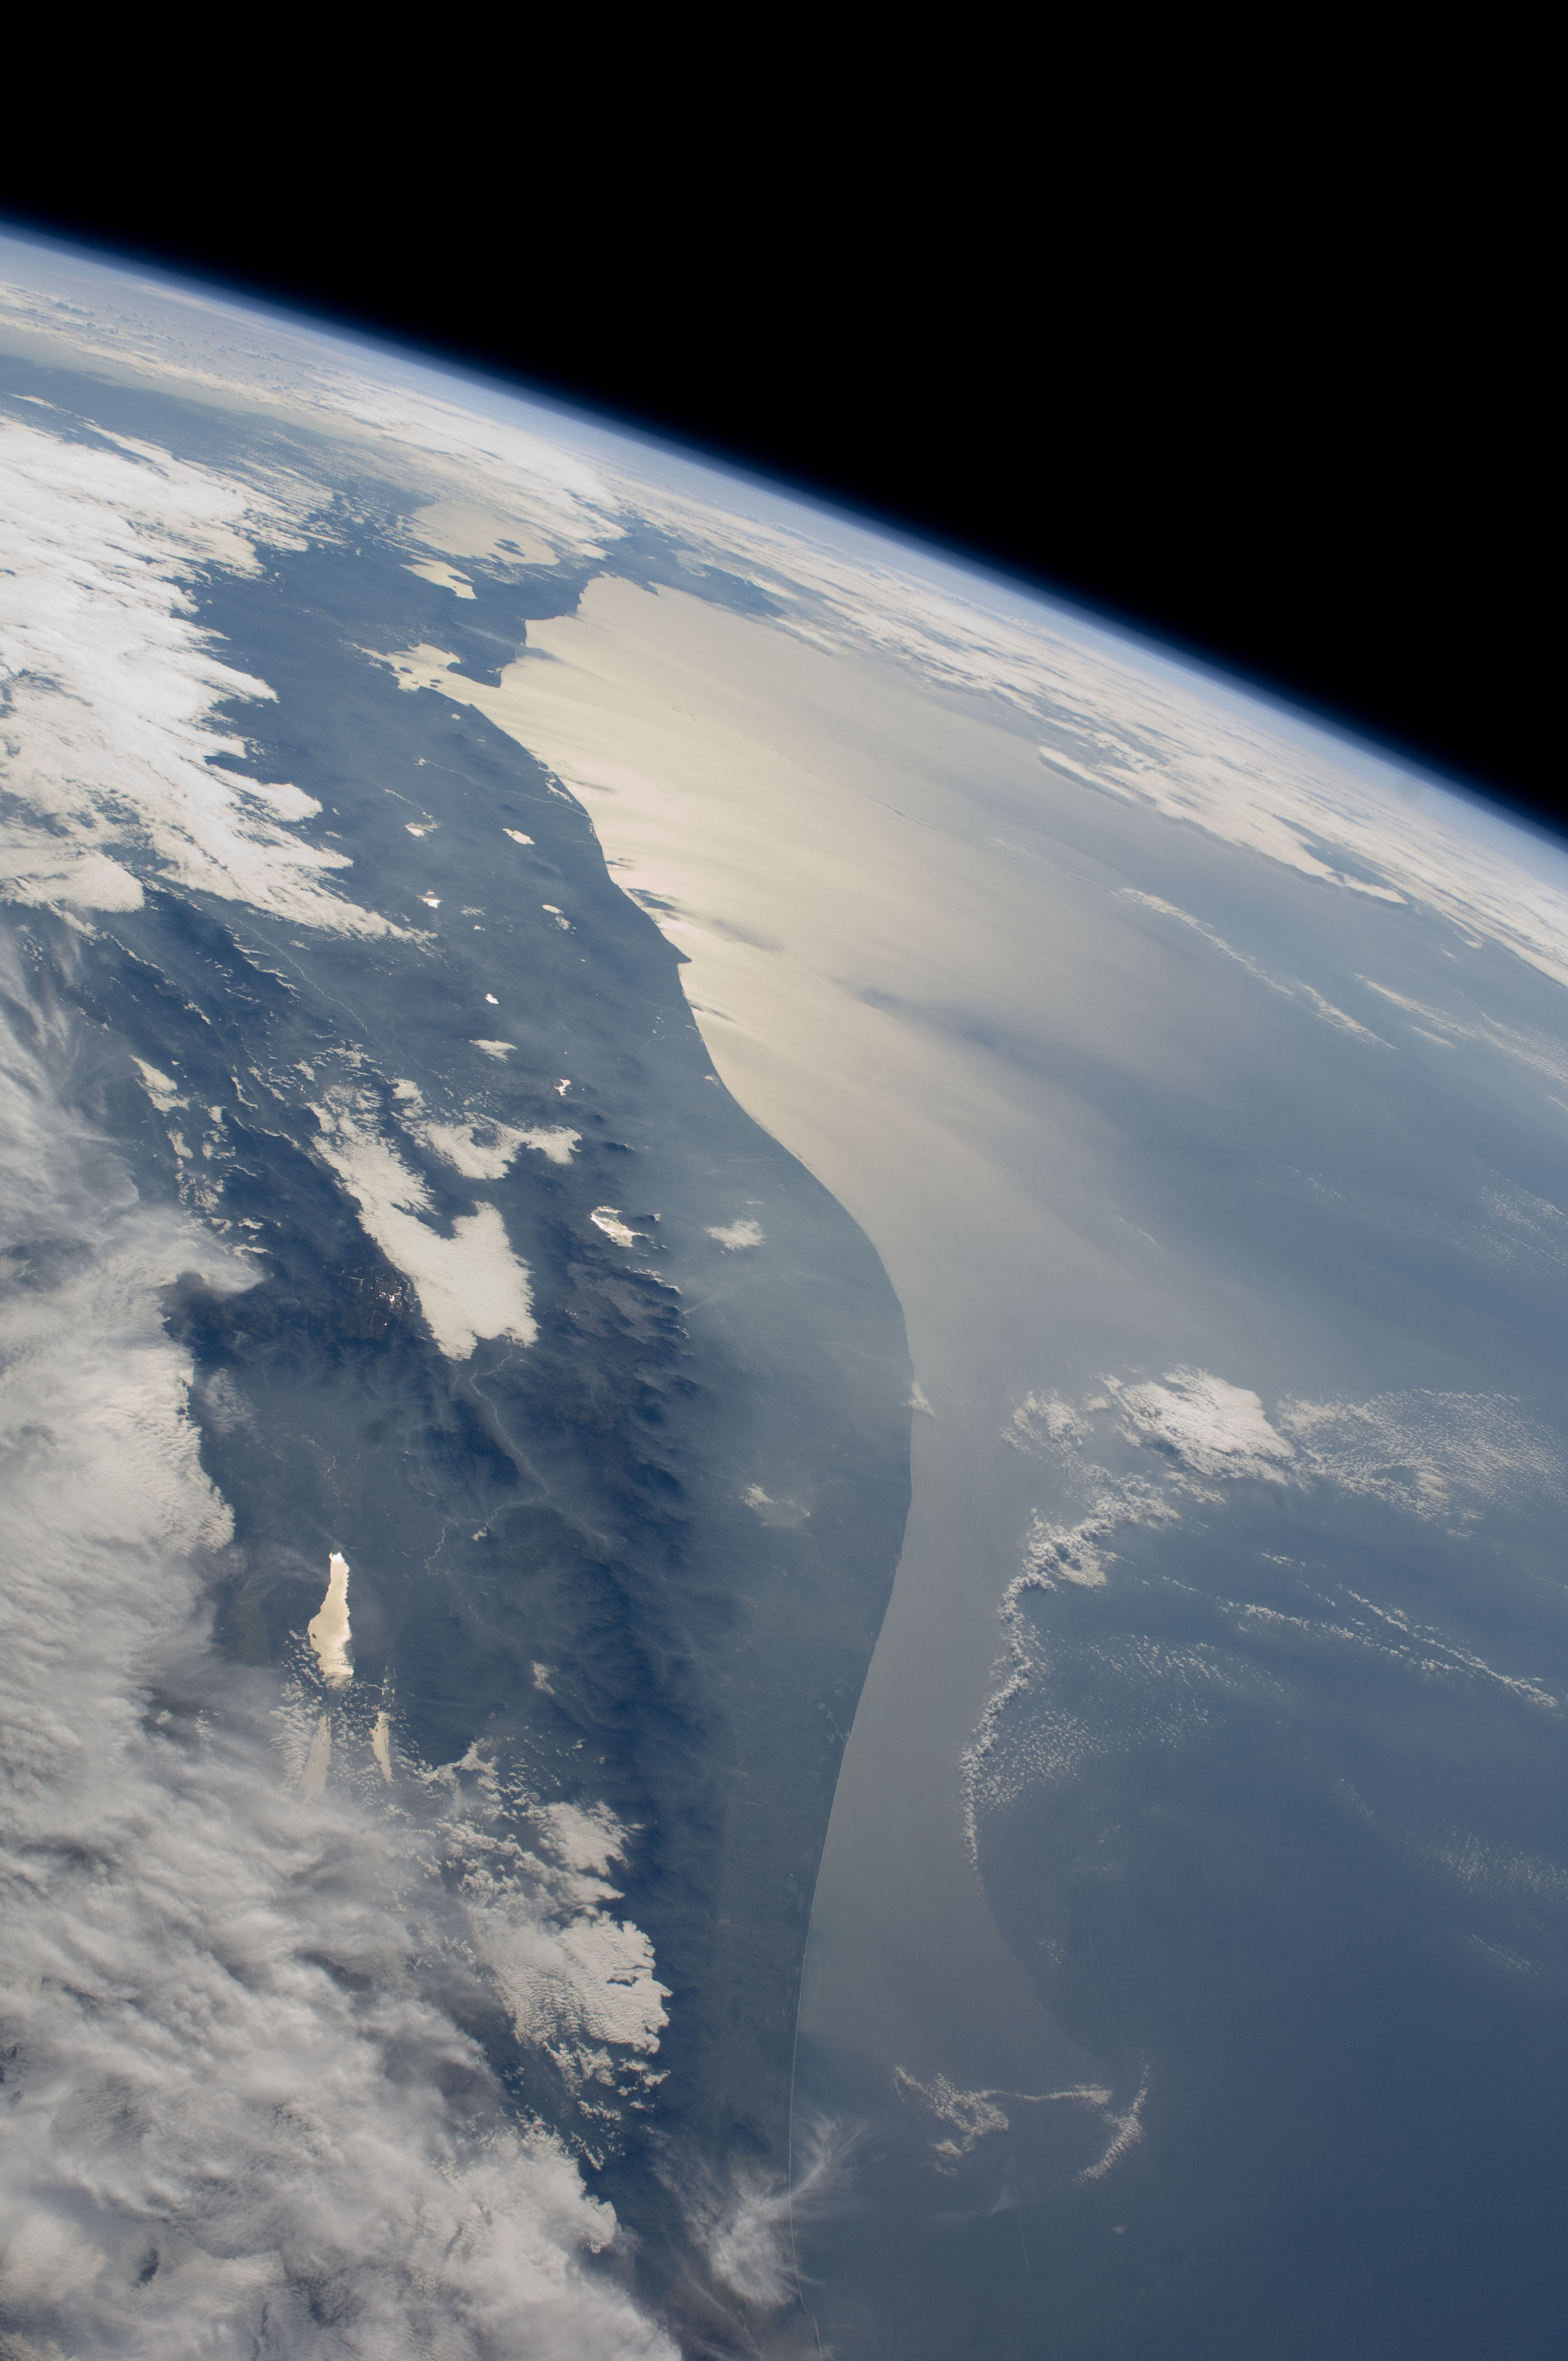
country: GUATEMALA
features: COASTLINE OF S MEXICO & GUATEMALA, HAZE
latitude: 13.5
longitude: -91.0
